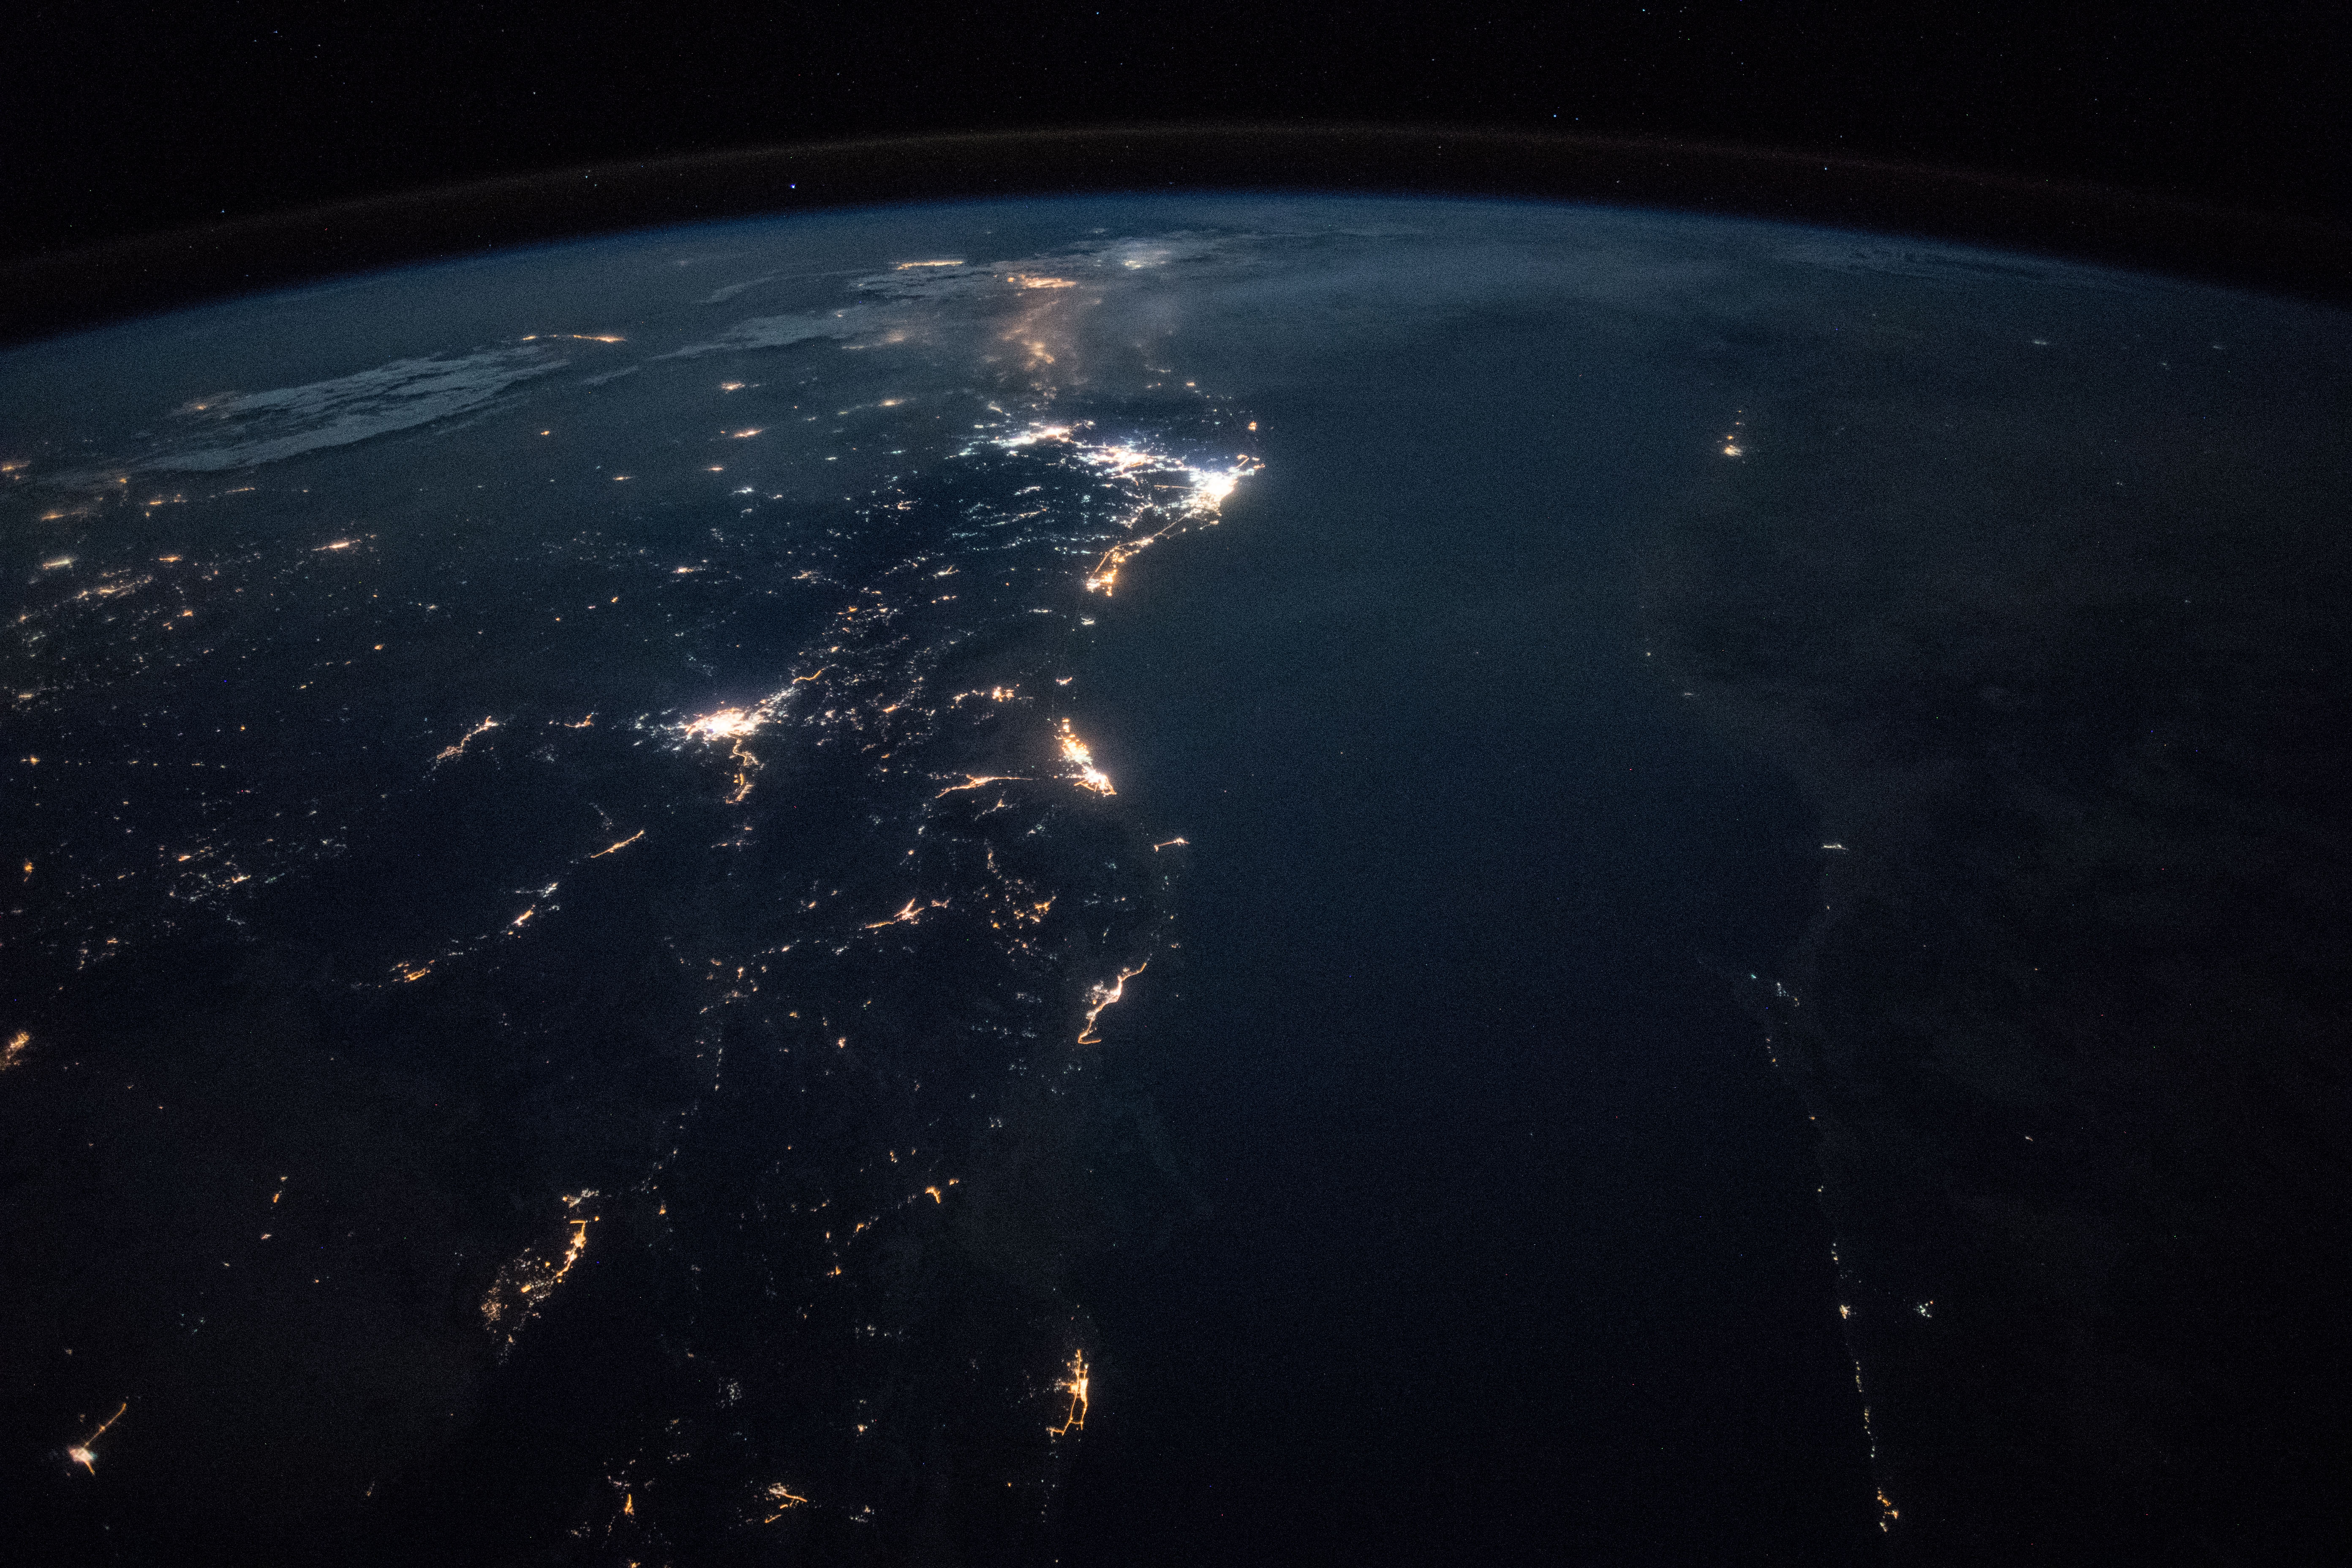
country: SAUDI ARABIA
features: YANBU CITY, RED SEA, MEDINA CITY, JEDDAH CITY, NUBIAN DESERT, MECCA CITY, NIGHT, EARTH LIMB
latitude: 24.4
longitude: 37.3
